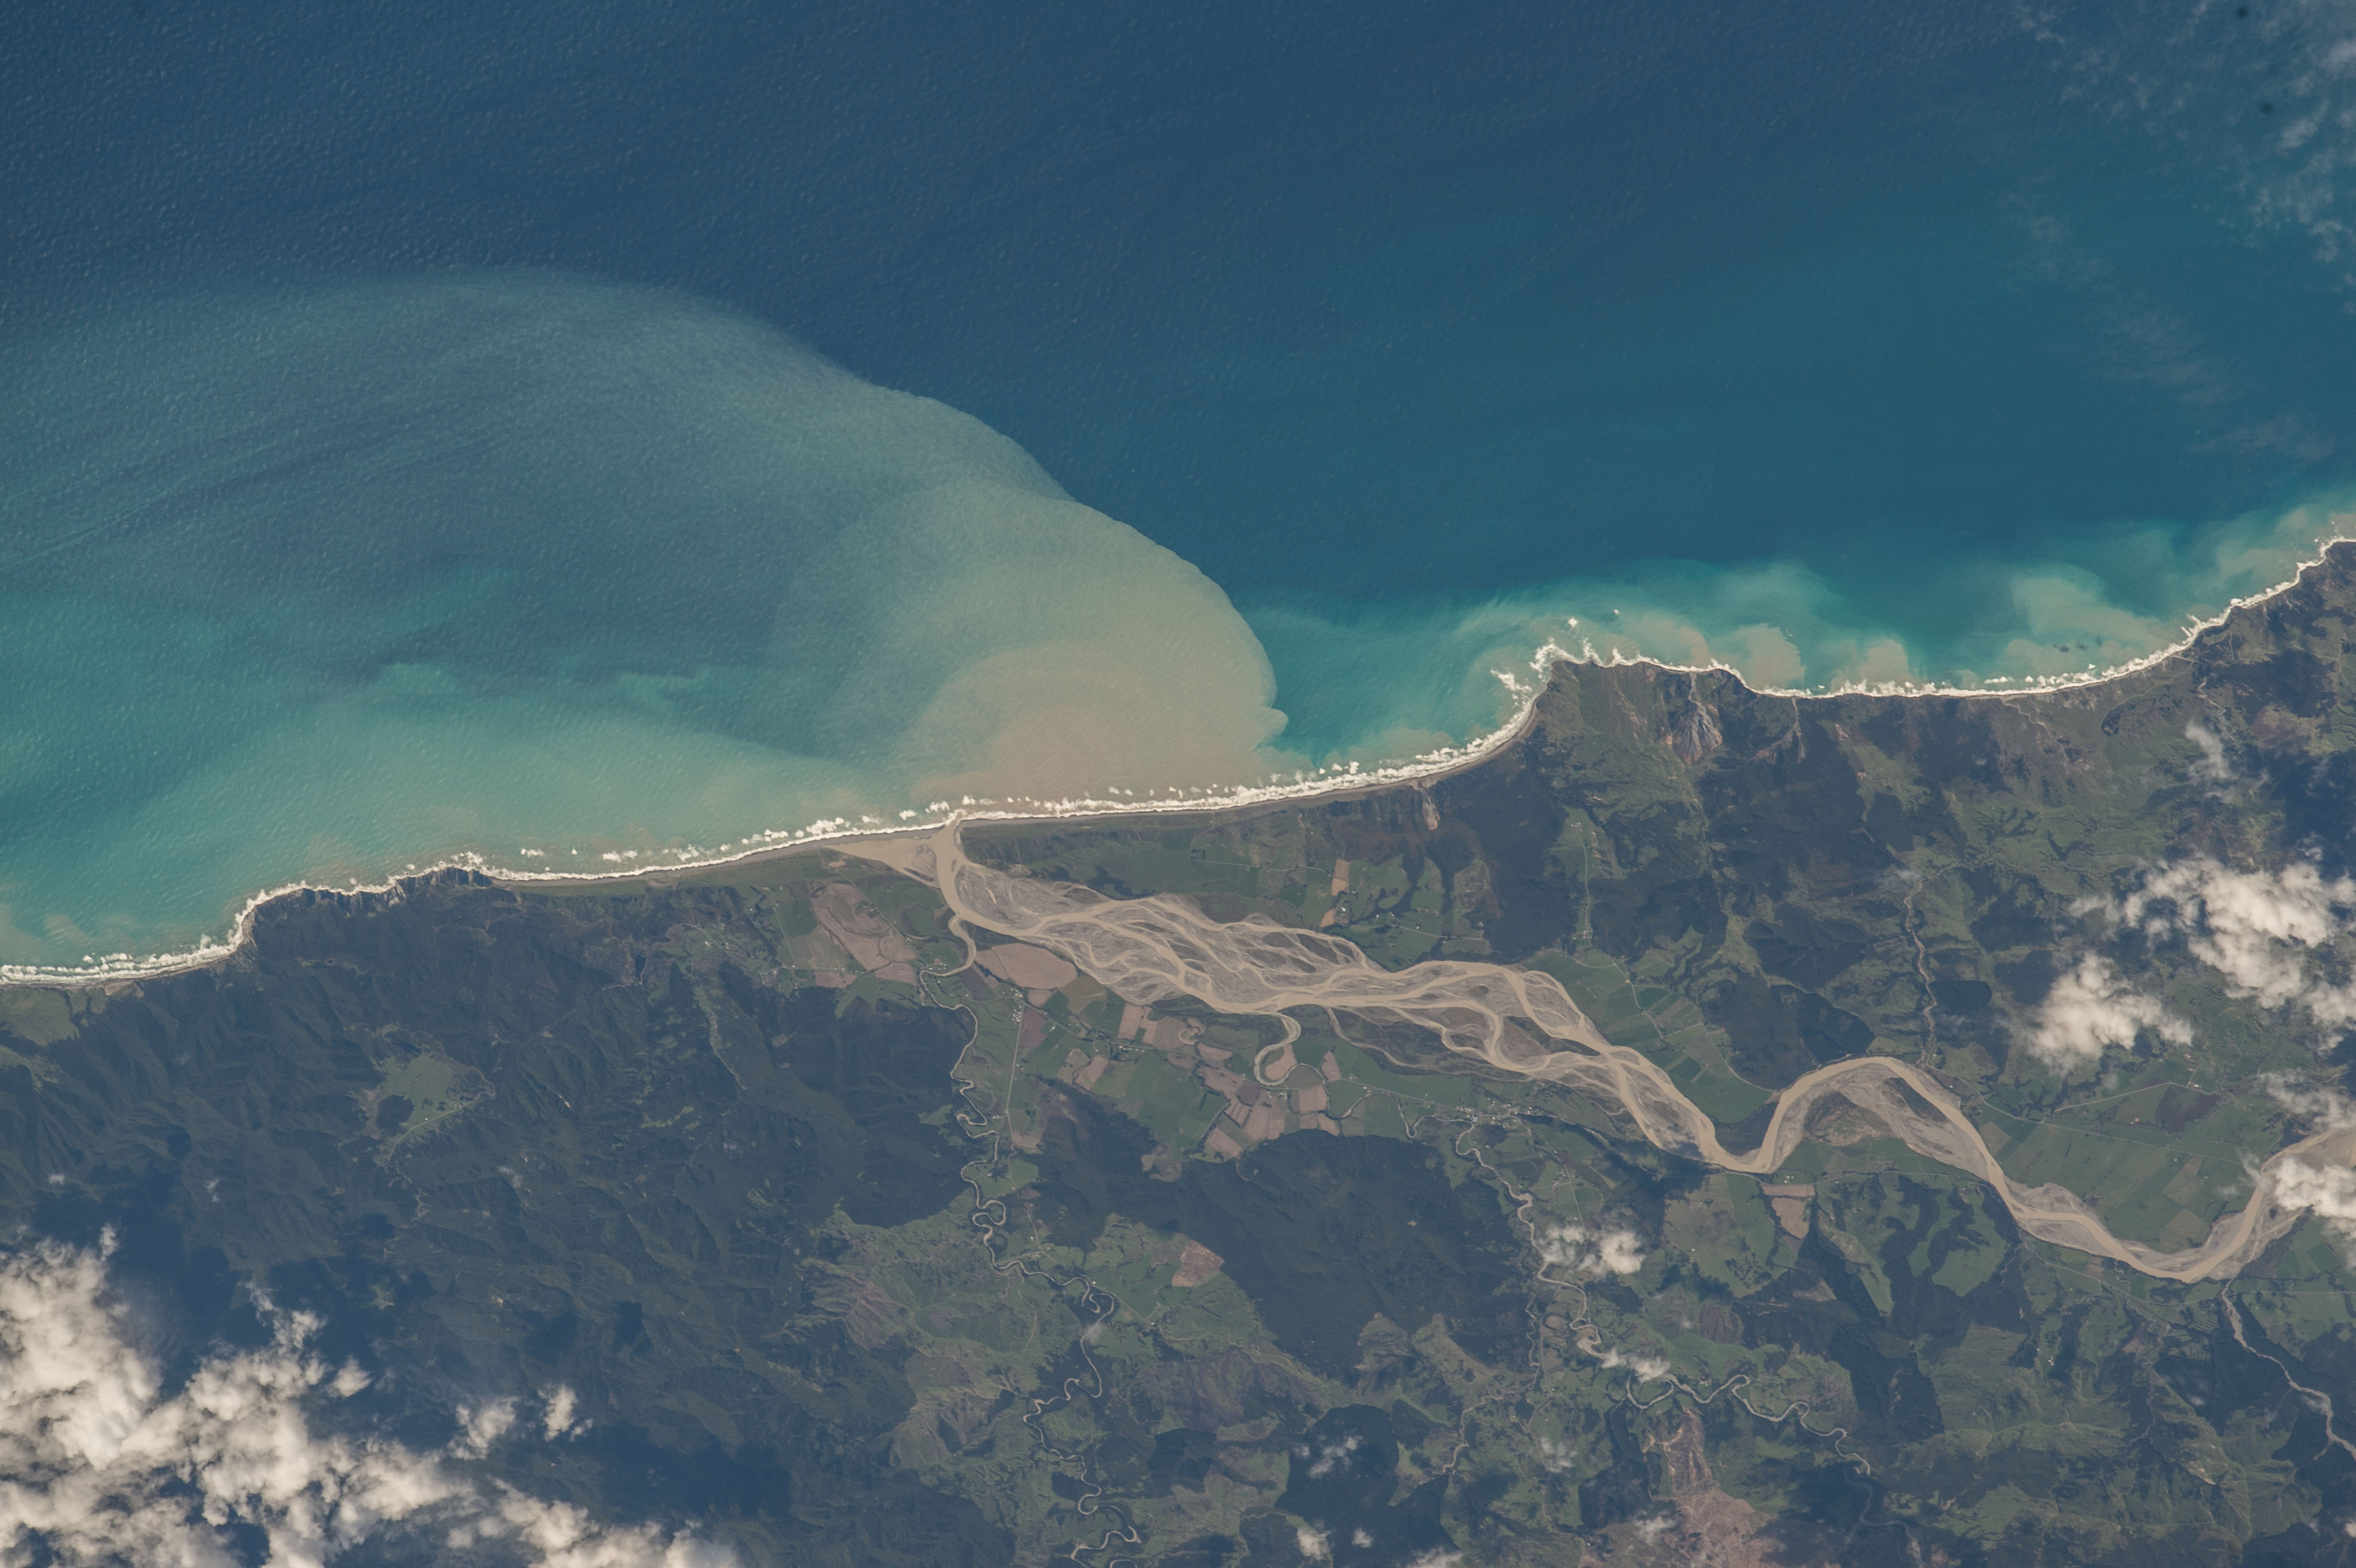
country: NEW ZEALAND-NI
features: NEW ZEALAND, TIKITIKI, WAIAPU RIVER, WHAKARIKI POINT, TE POHUE, MANGATUTAEKURI,NEW ZEALAND,TIKITIKI,WAIAPU RIVER,NEW ZEALAND, RUATORIA, GISBORNE REGION, NORTH ISLAND
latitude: -37.8
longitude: 178.5
